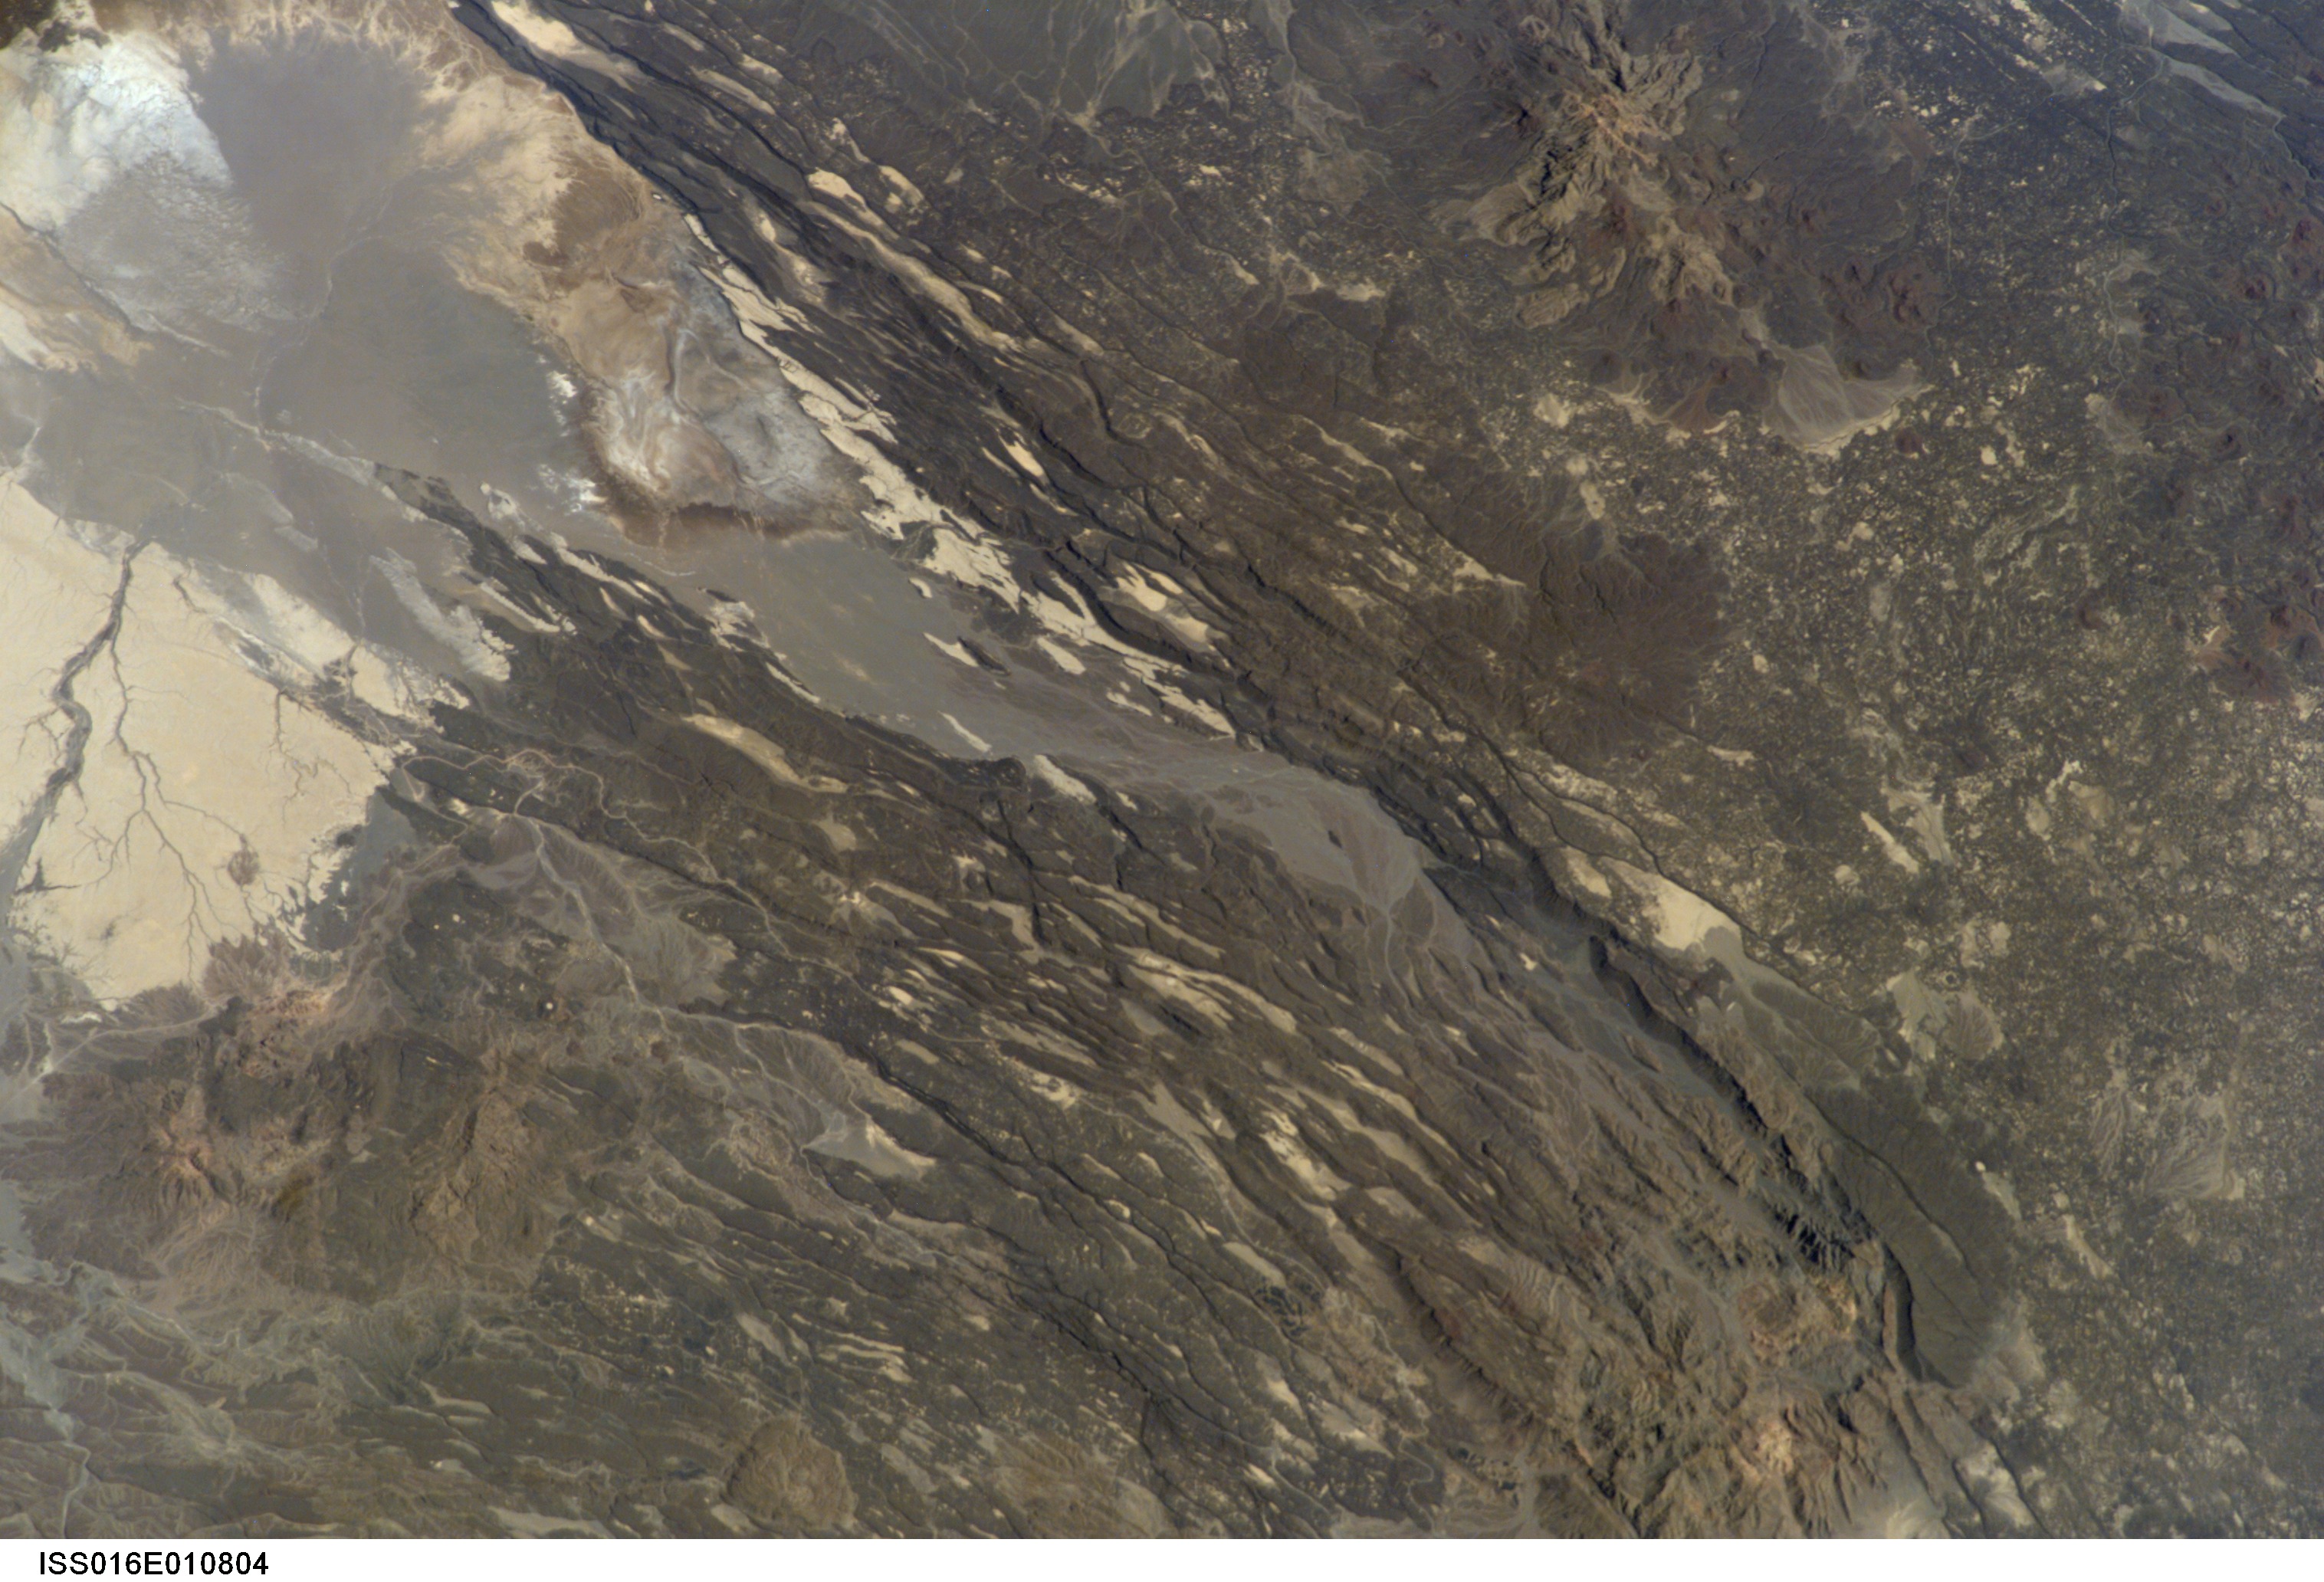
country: ETHIOPIA
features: S. AFAR DEP., LAVA, RIDGES
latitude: 12.5
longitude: 41.0
